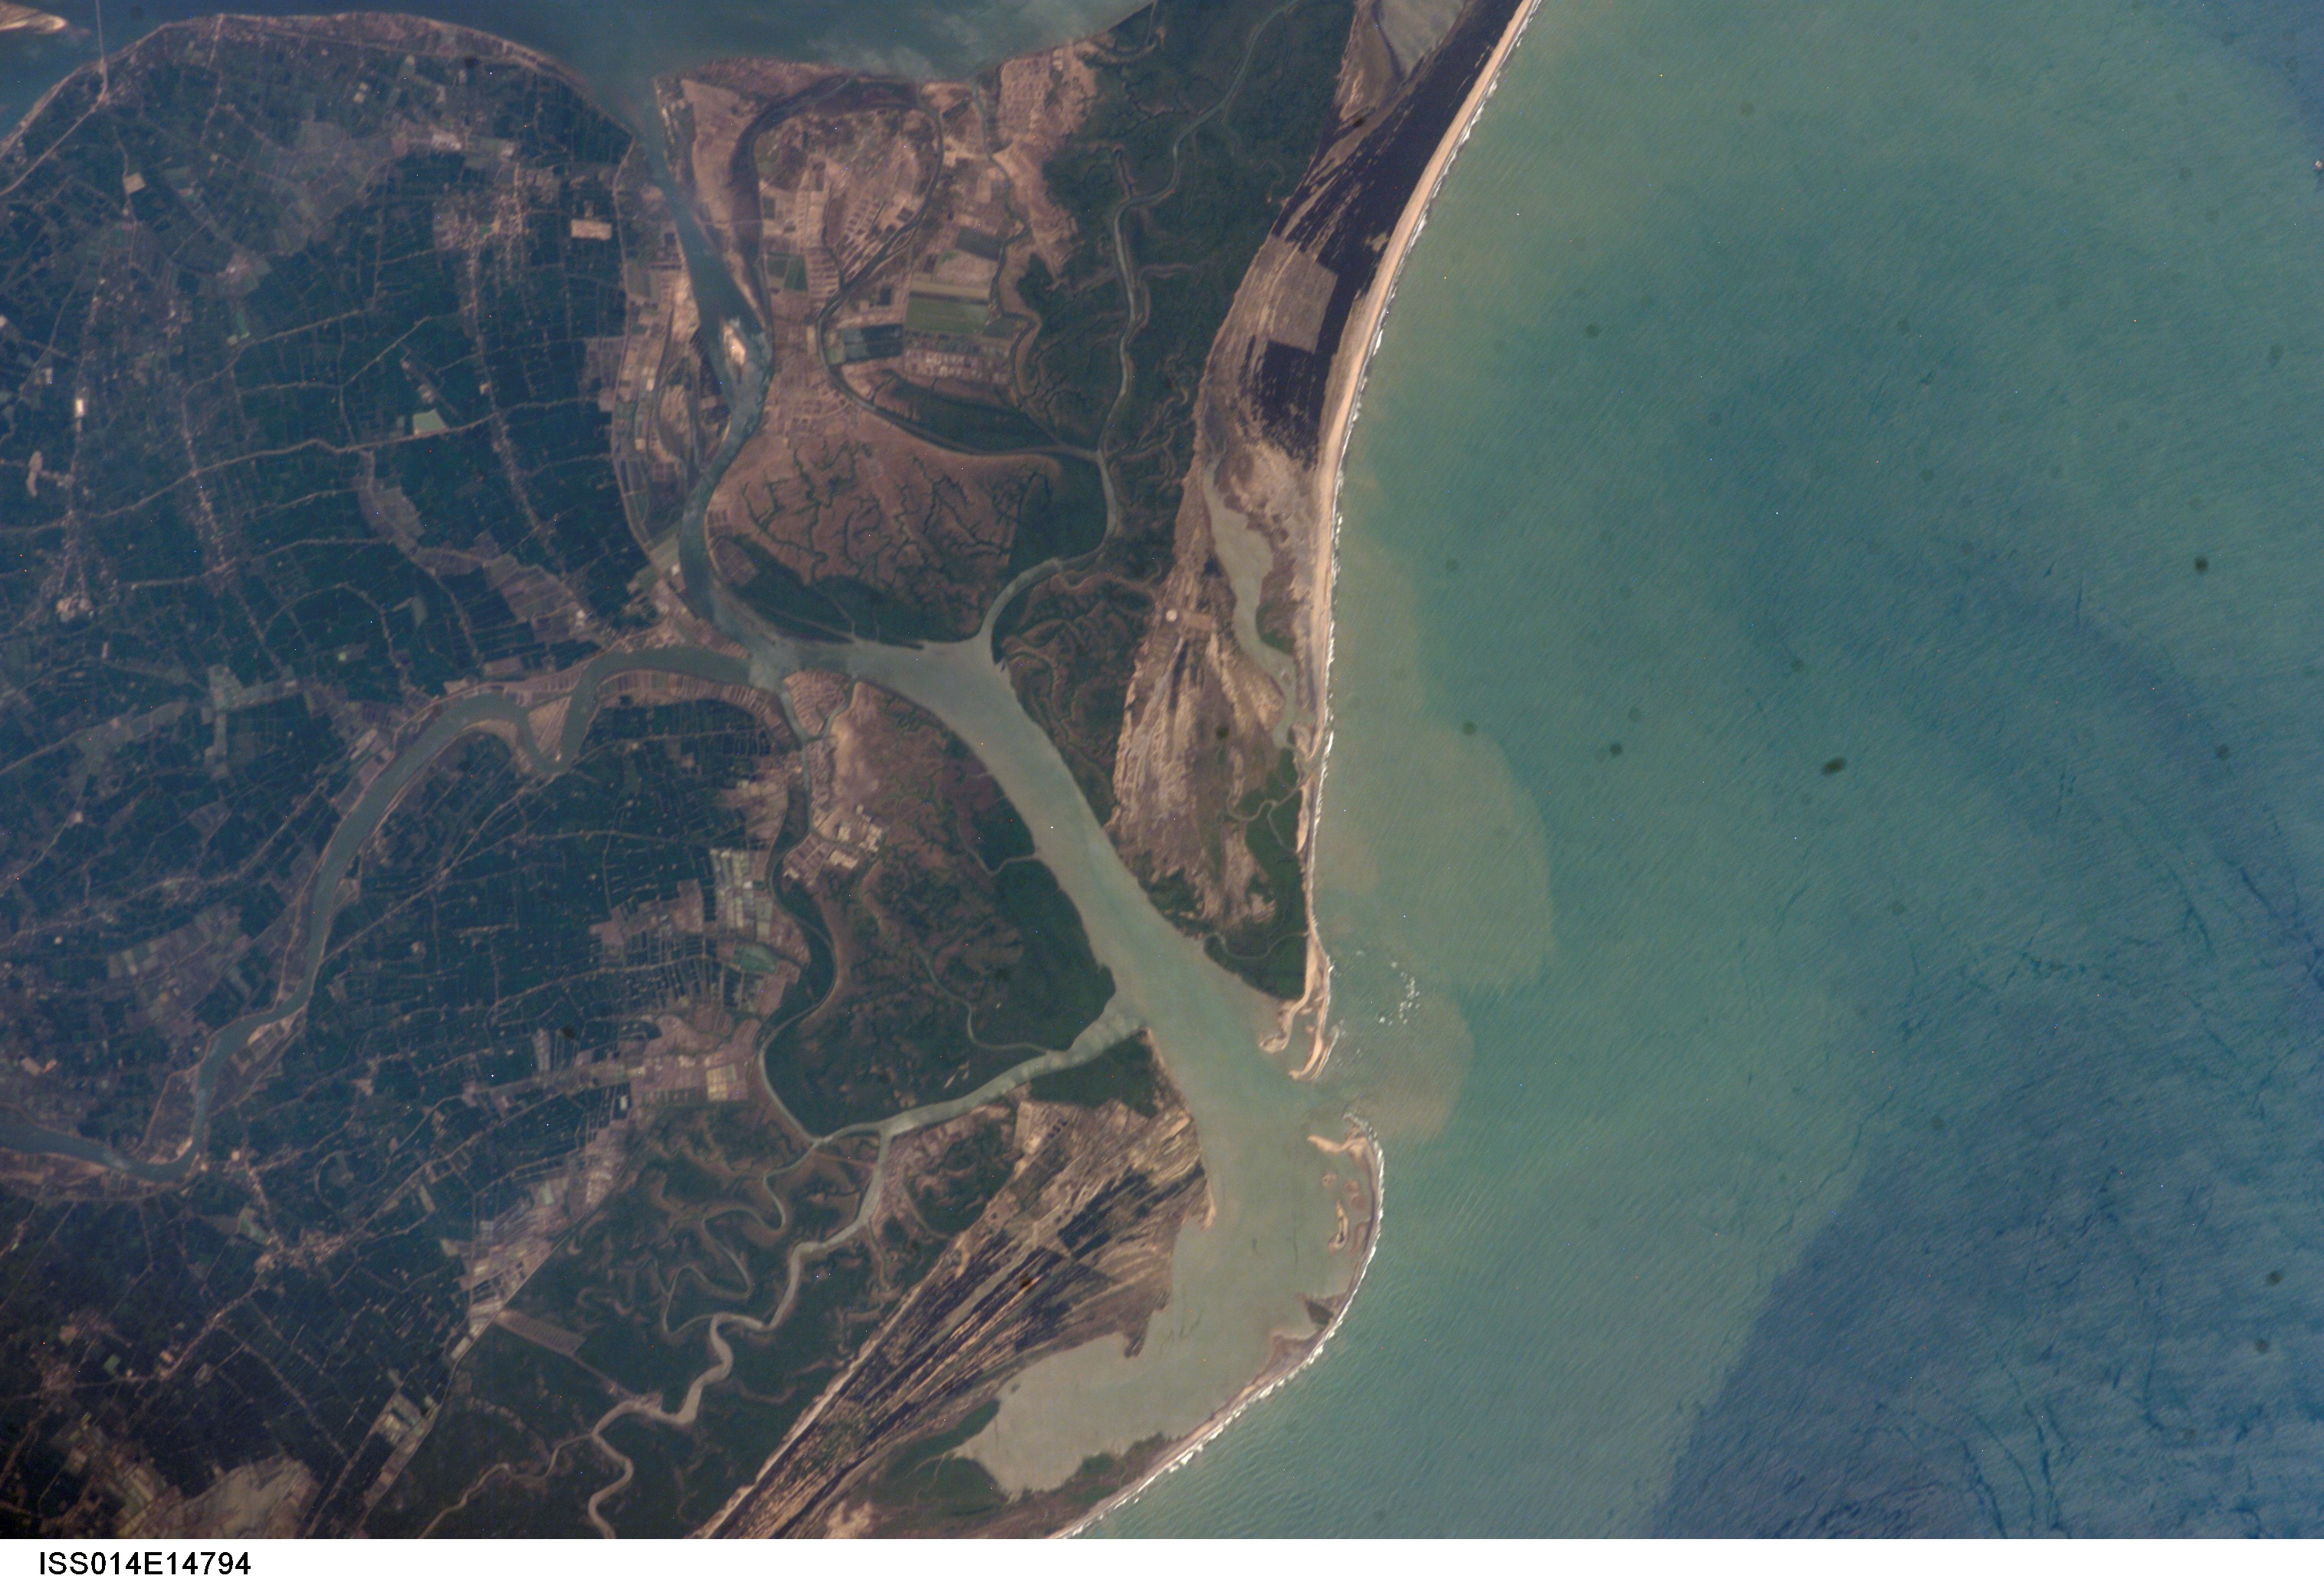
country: INDIA
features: MOUTHS OF THE GODAVARI R.
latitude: 16.6
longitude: 82.3
